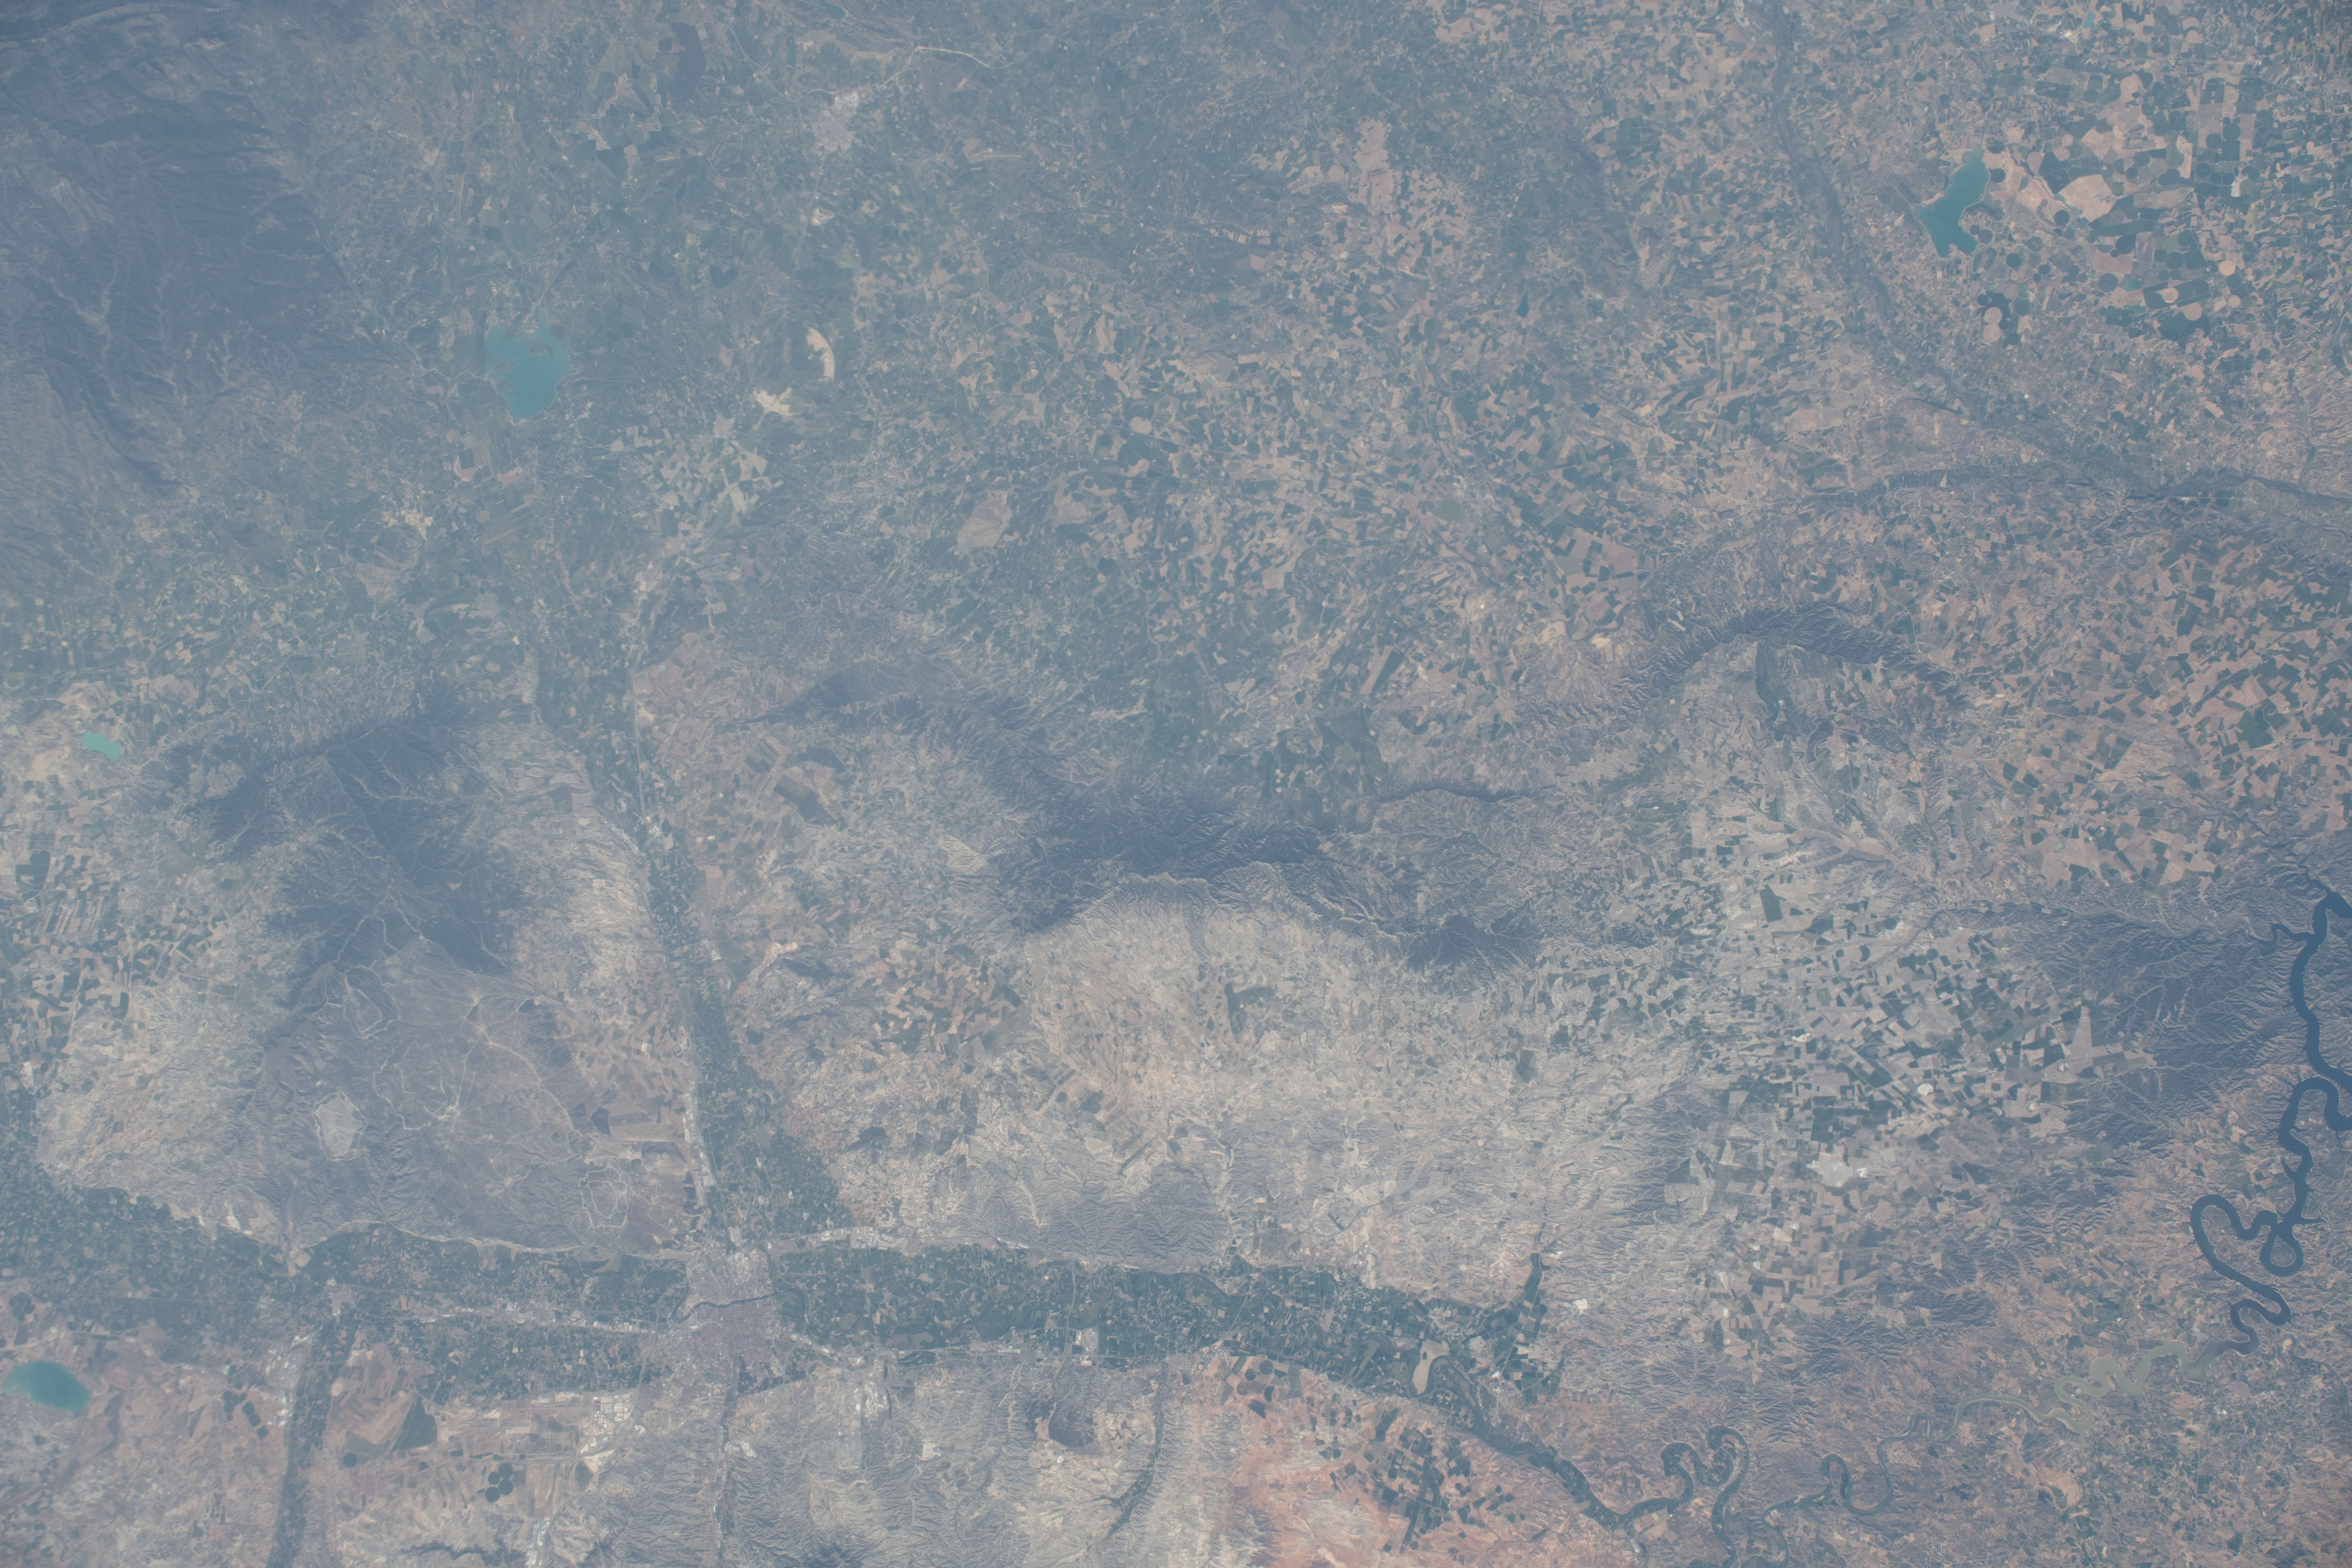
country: SPAIN
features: EMBALSE DE MEQUINENZA RESERVOIR, RIVER
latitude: 41.7
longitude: -0.1
